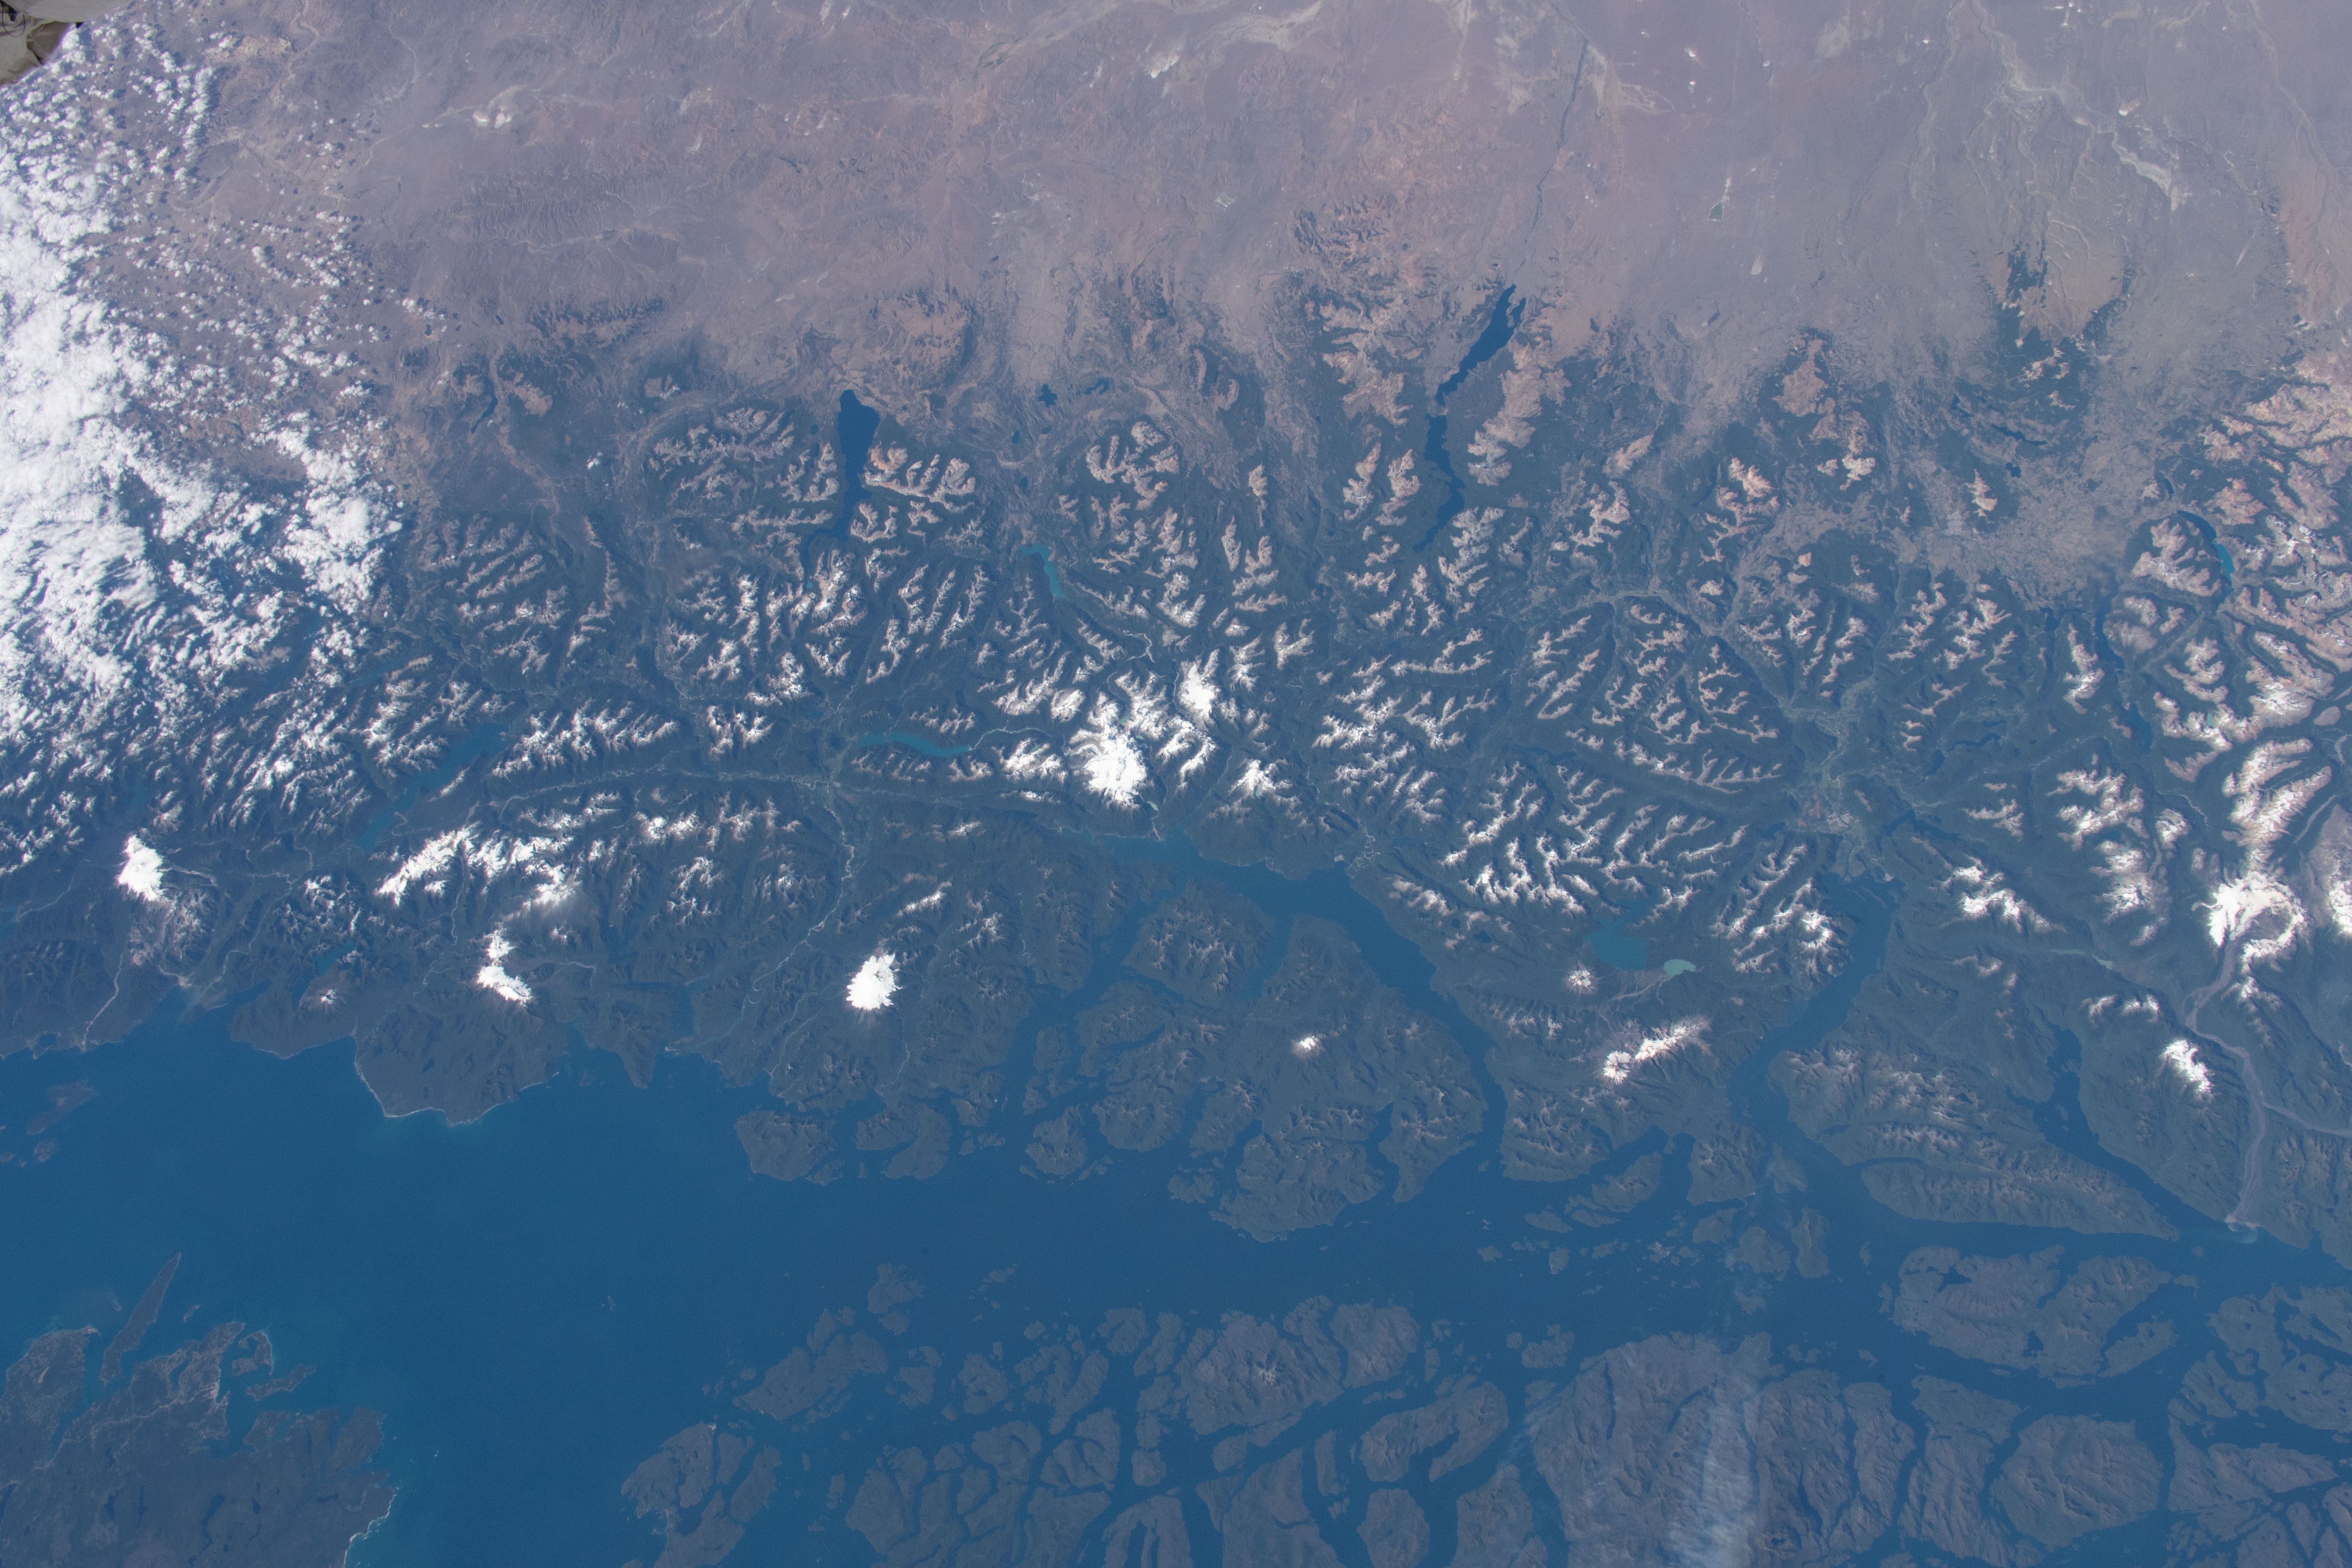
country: CHILE
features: GOLFO CORCOVADO, FJORD, ARCHIPELAGO, SNOW, MONTE MELIMOYU
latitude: -45.0
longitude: -72.5
